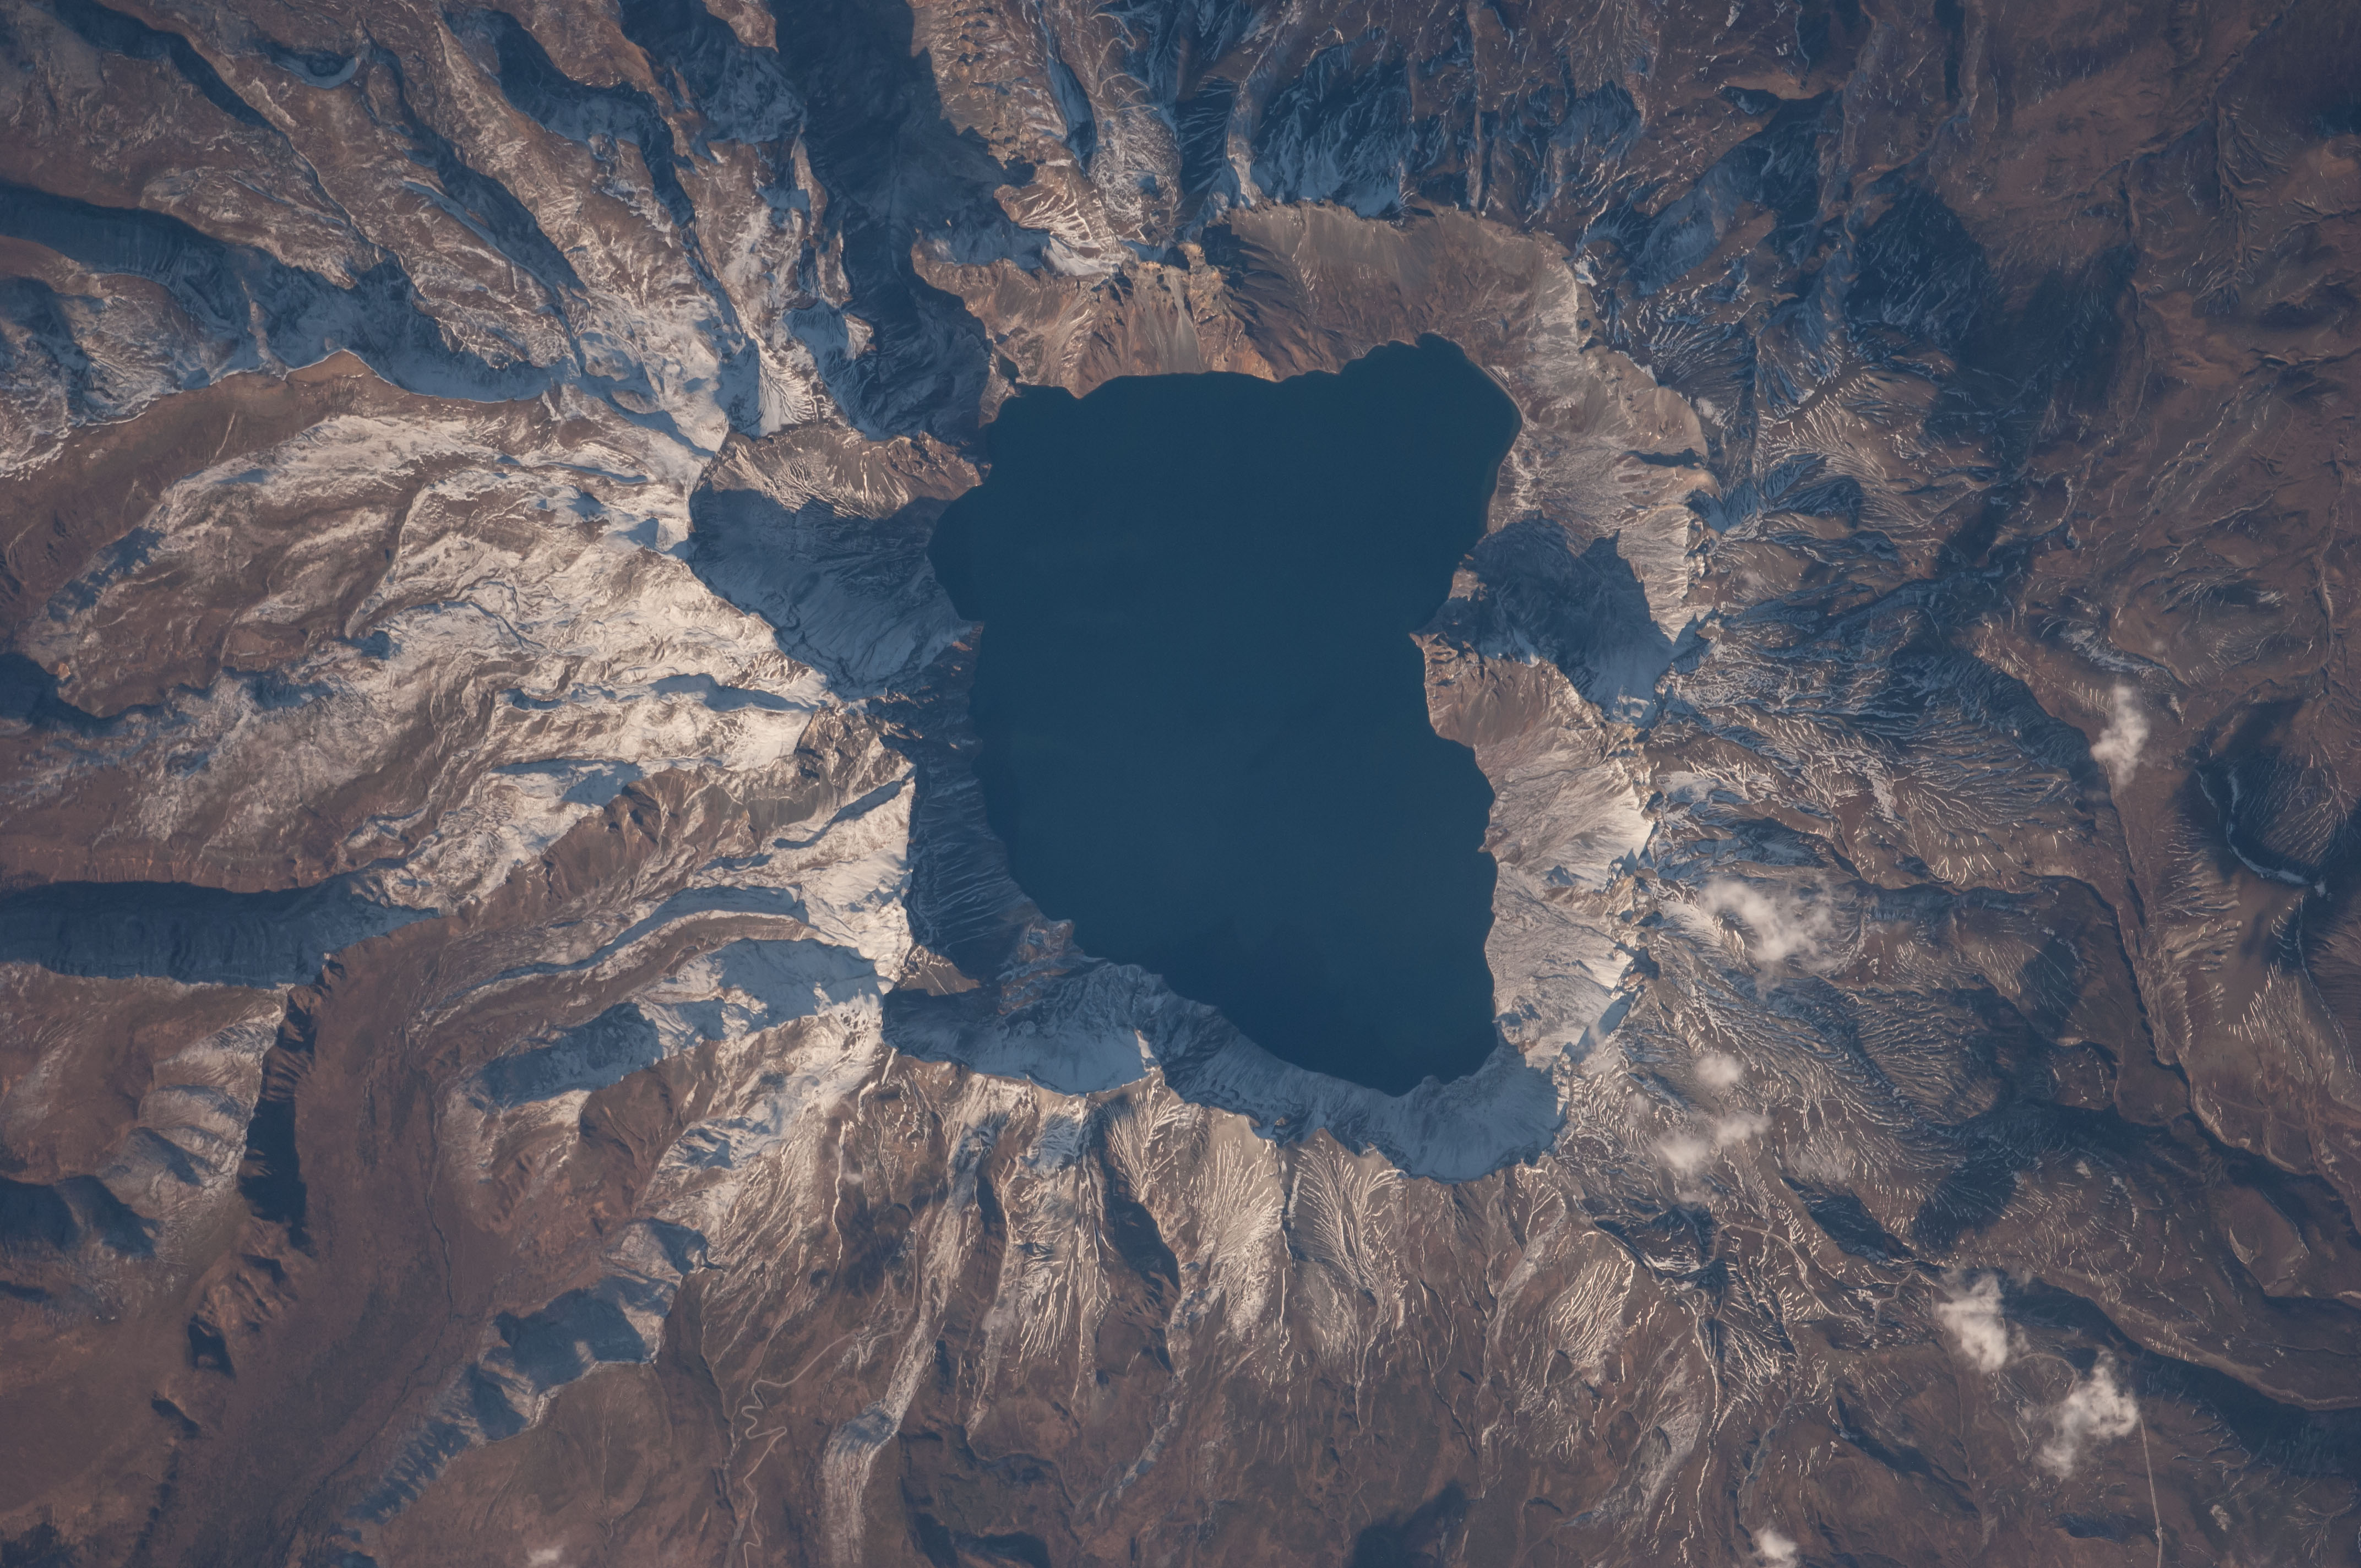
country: CHINA
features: MOUNT PAEKDU,HEAVEN LAKE,NORTH KOREA-CHINA BORDER
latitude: 42.0
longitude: 128.1
